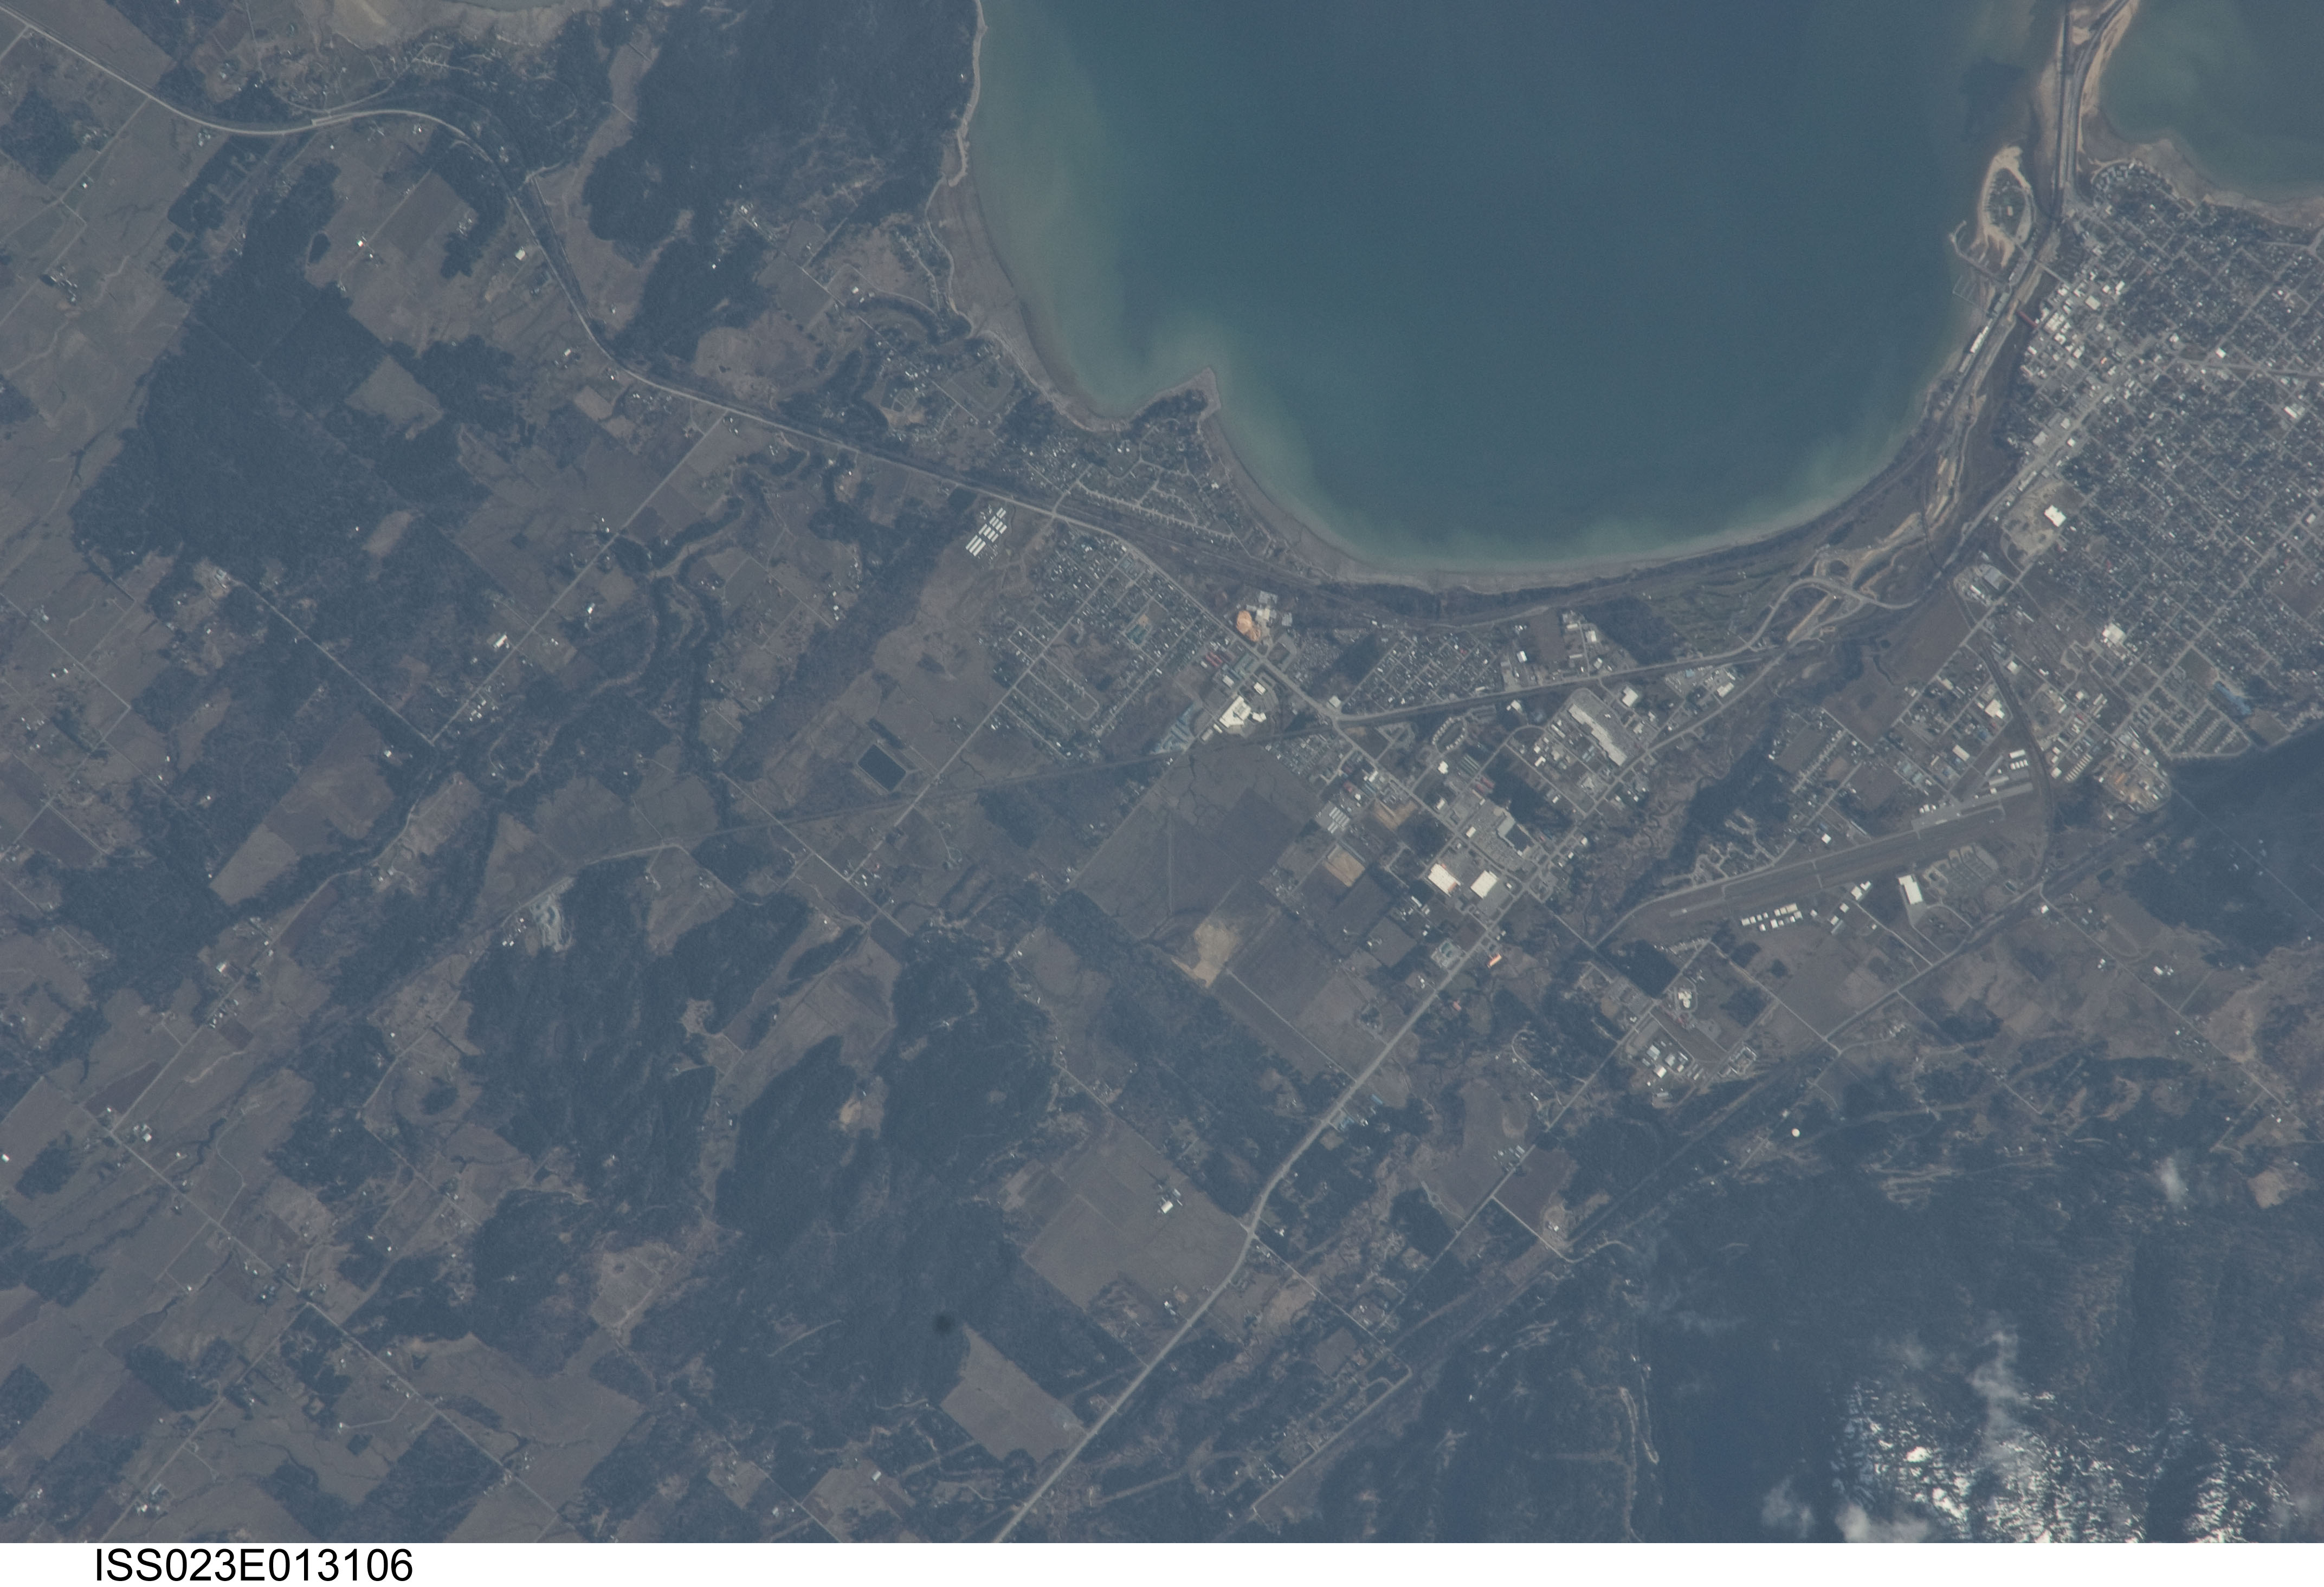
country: USA-IDAHO
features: SANDPOINT, L. PEND OREILLE, FOR., AGR.
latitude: 48.3
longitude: -116.5
